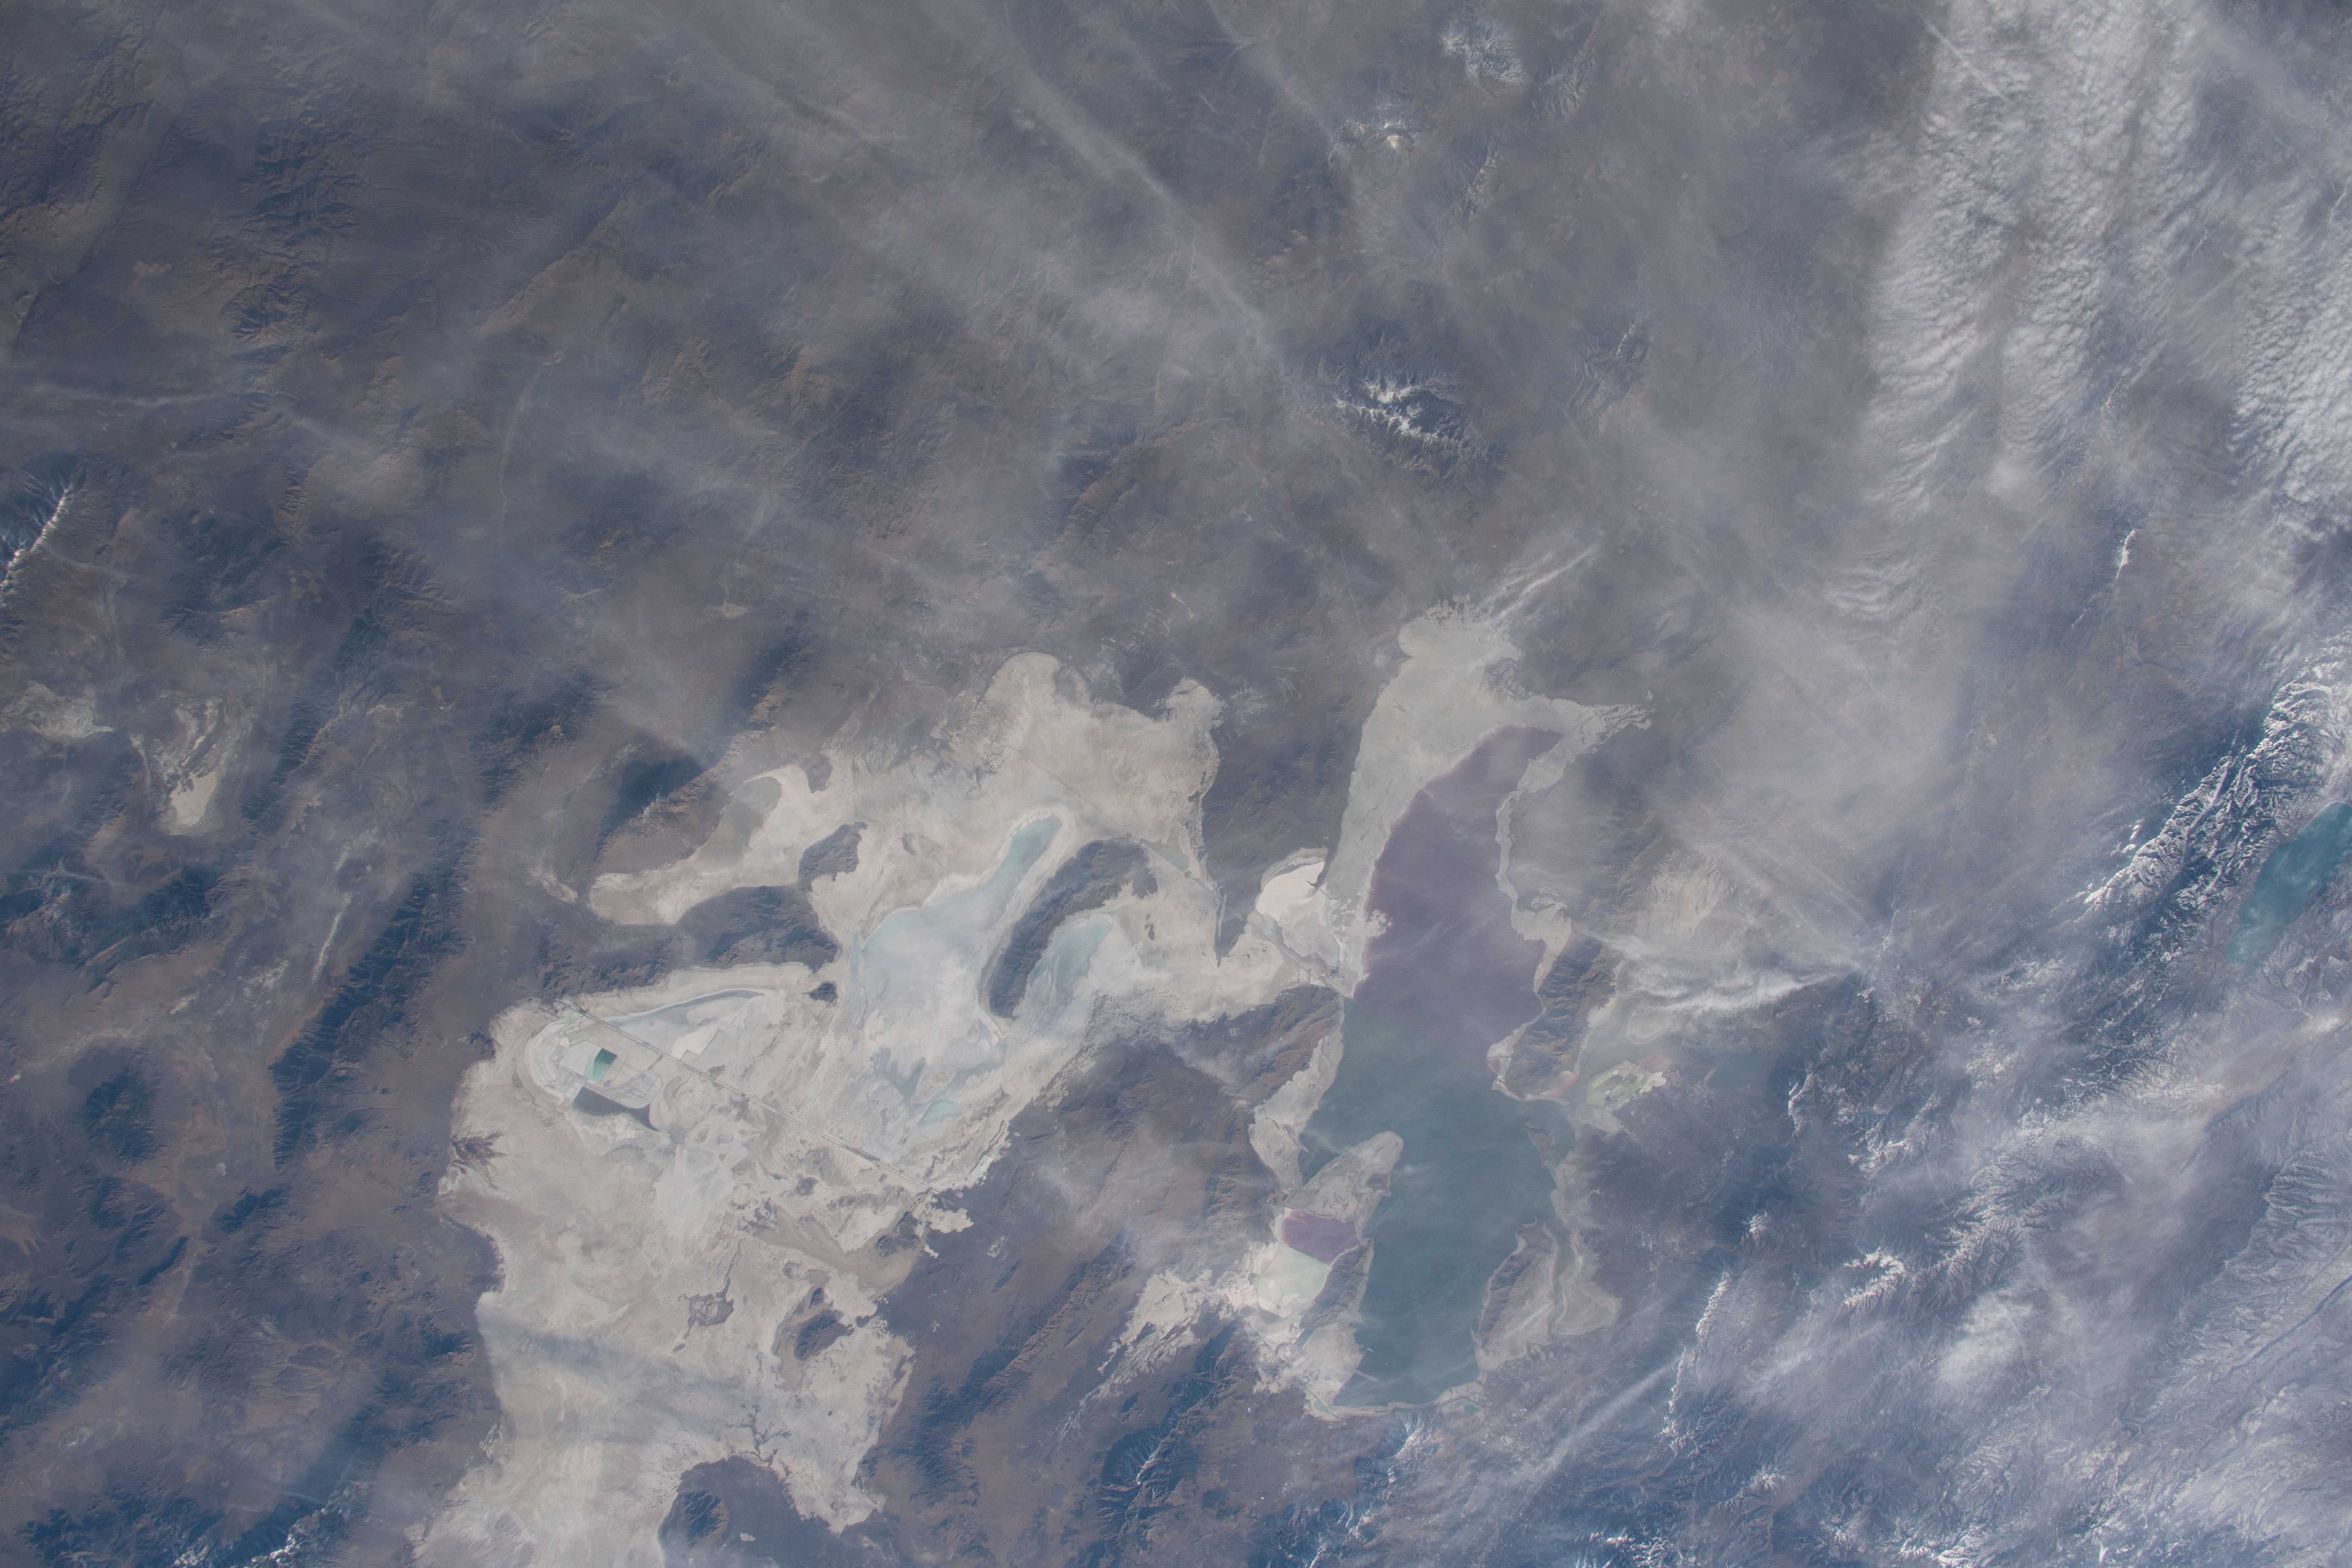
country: USA-UTAH
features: GREAT SALT LAKE
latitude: 41.5
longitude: -113.5
